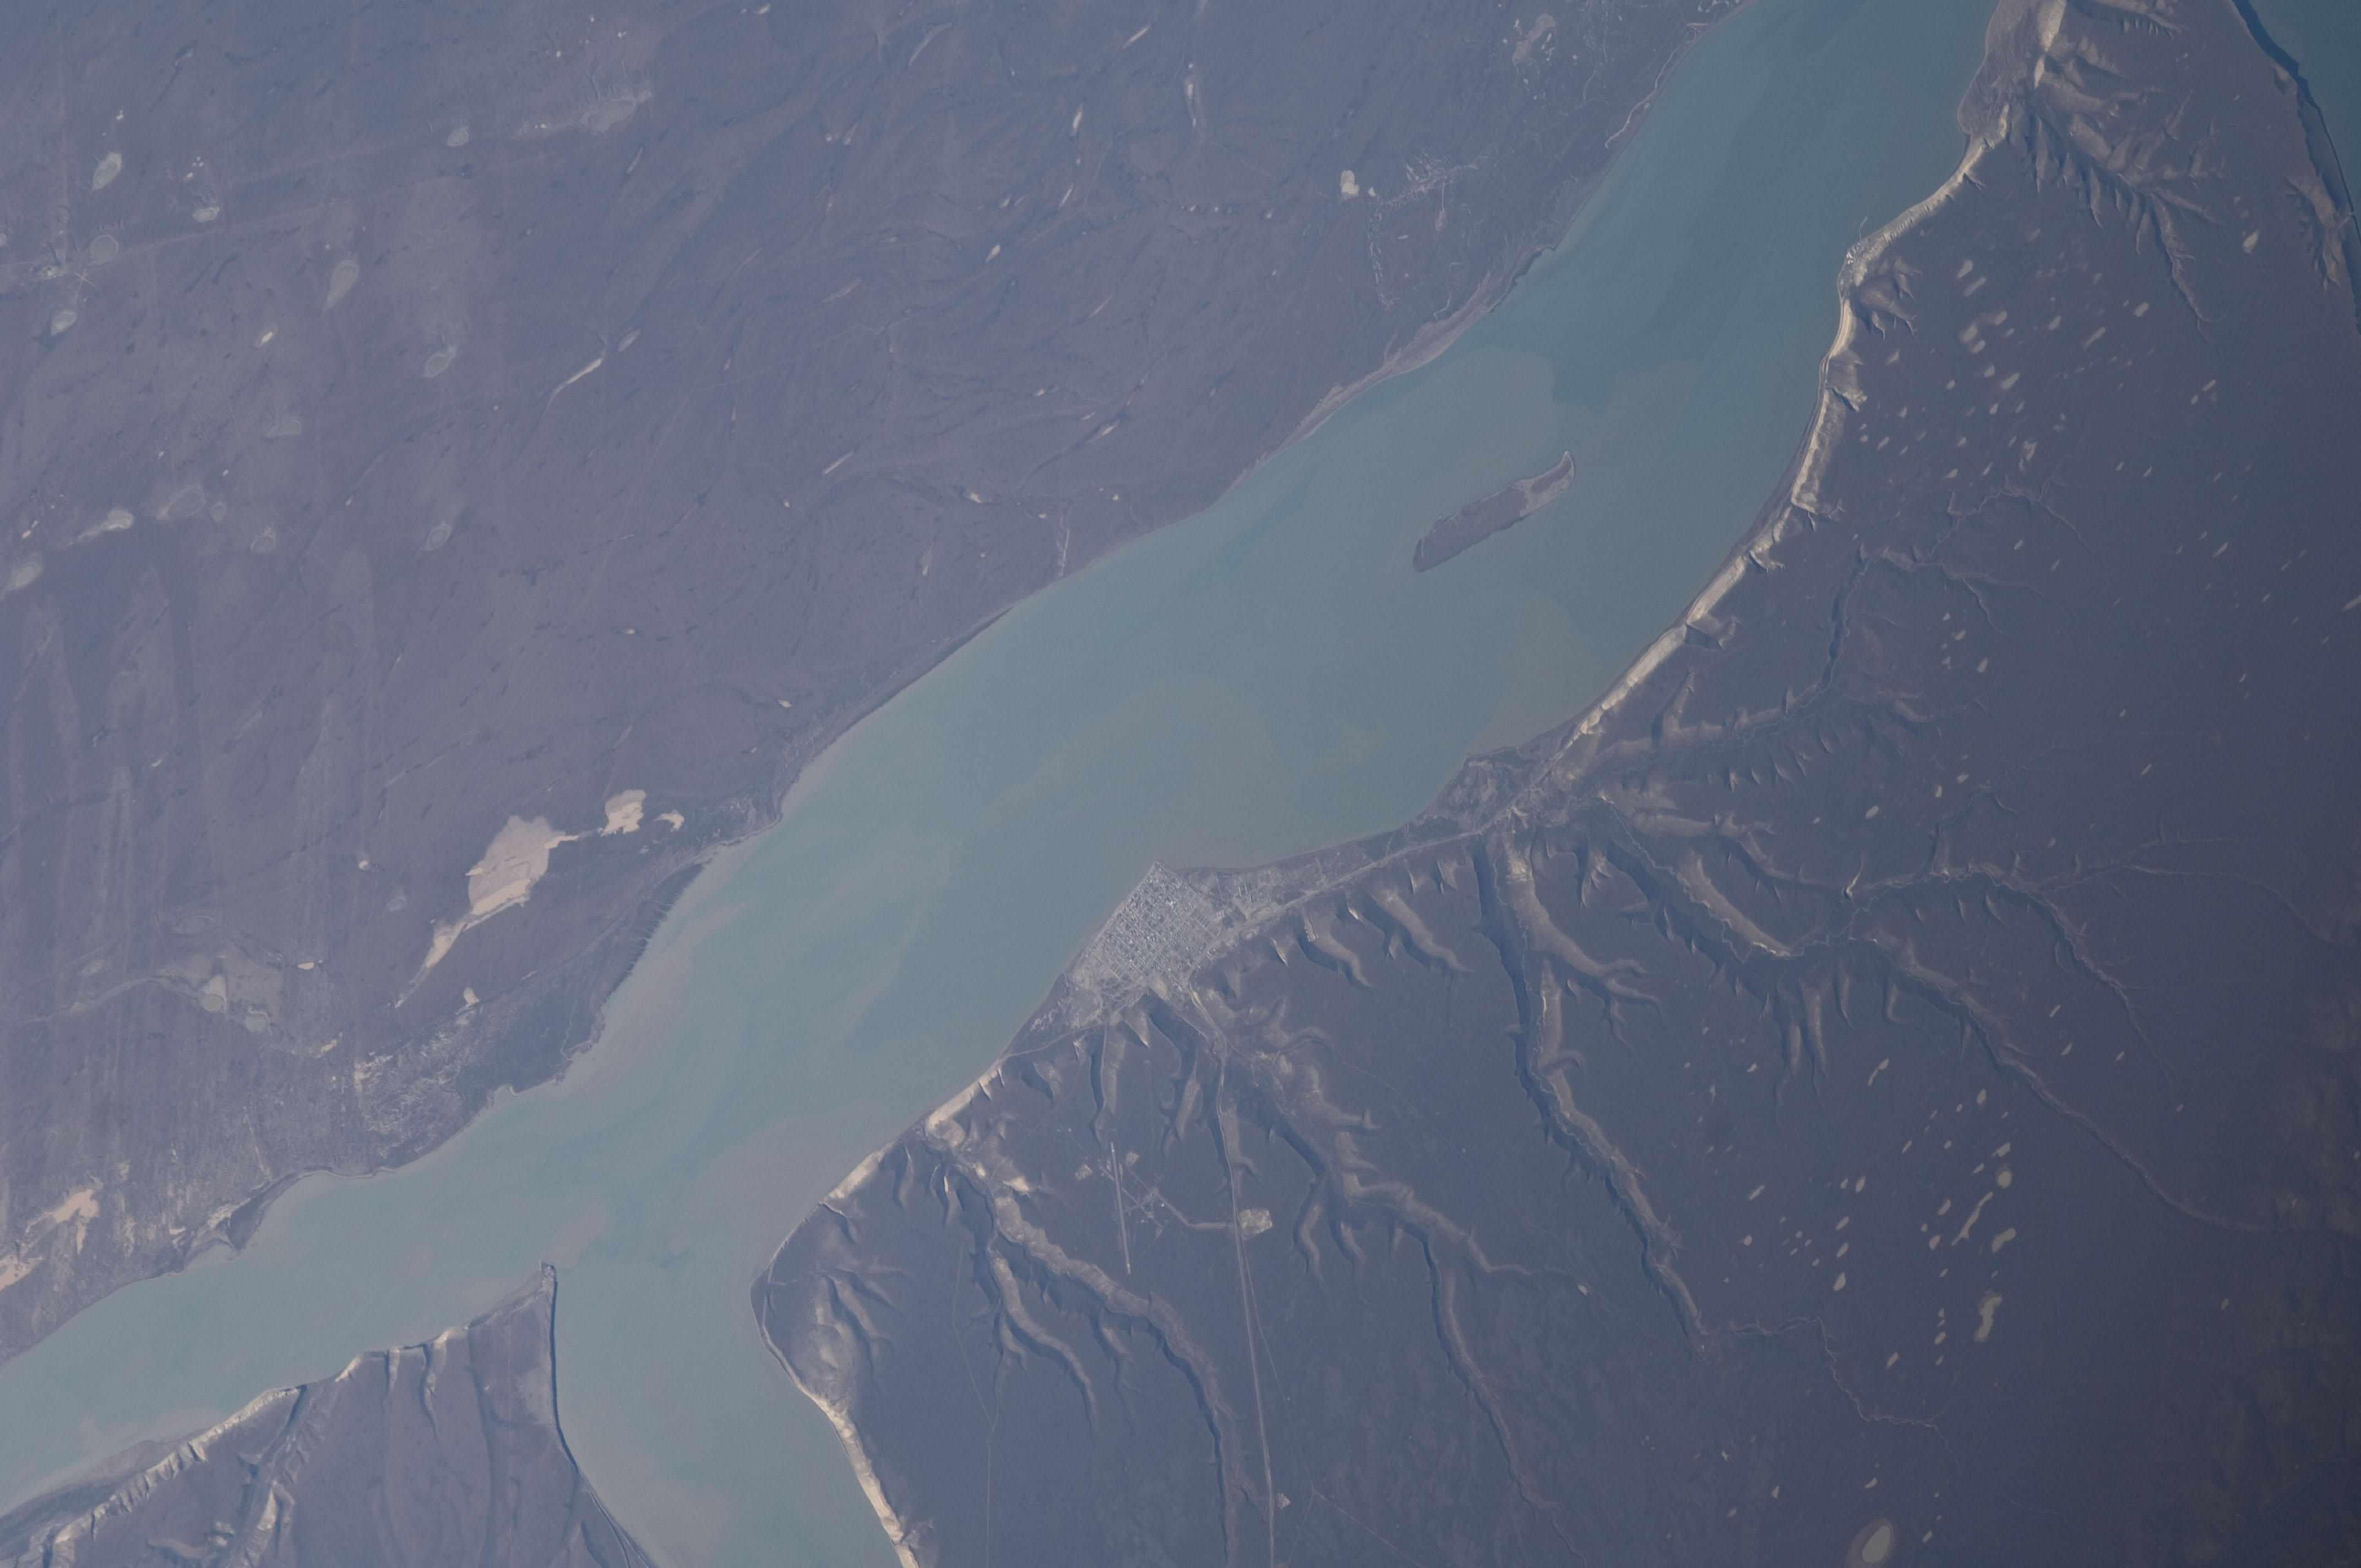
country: ARGENTINA
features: SANTA CRUZ R., PUERTO SANTA CRUZ
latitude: -50.0
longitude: -68.5
